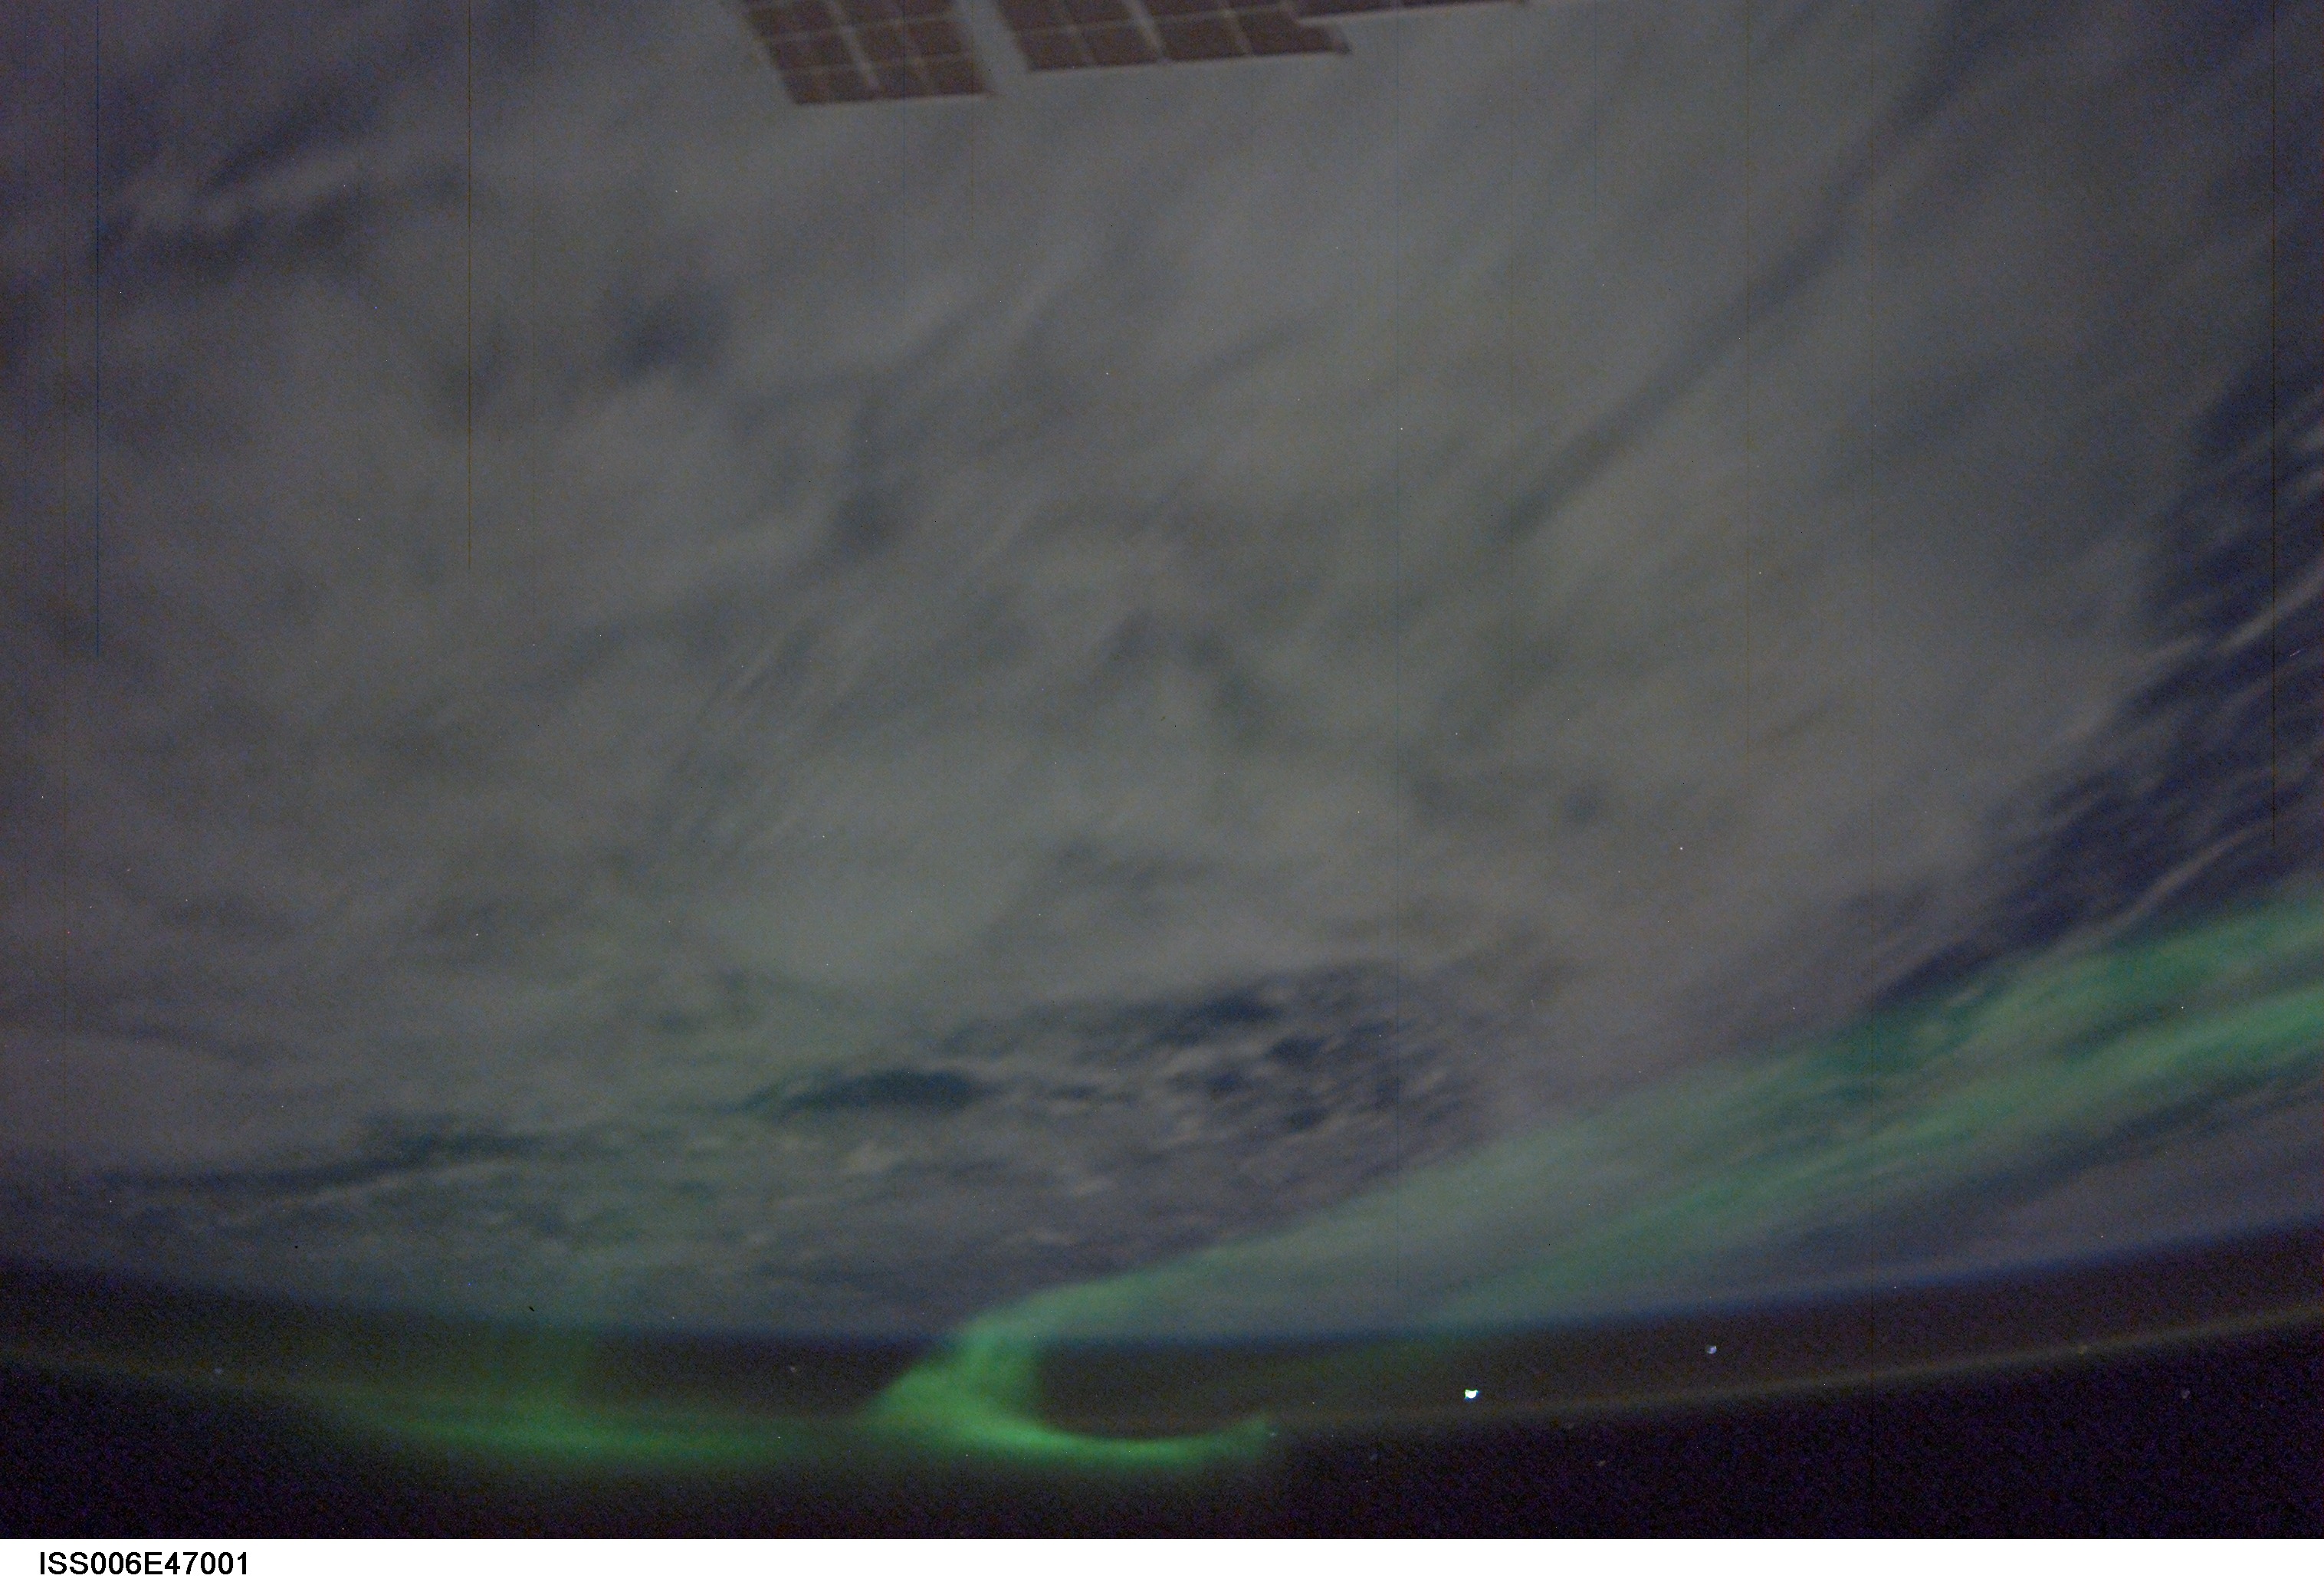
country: AURORA
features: AURORA AUSTRALIS
